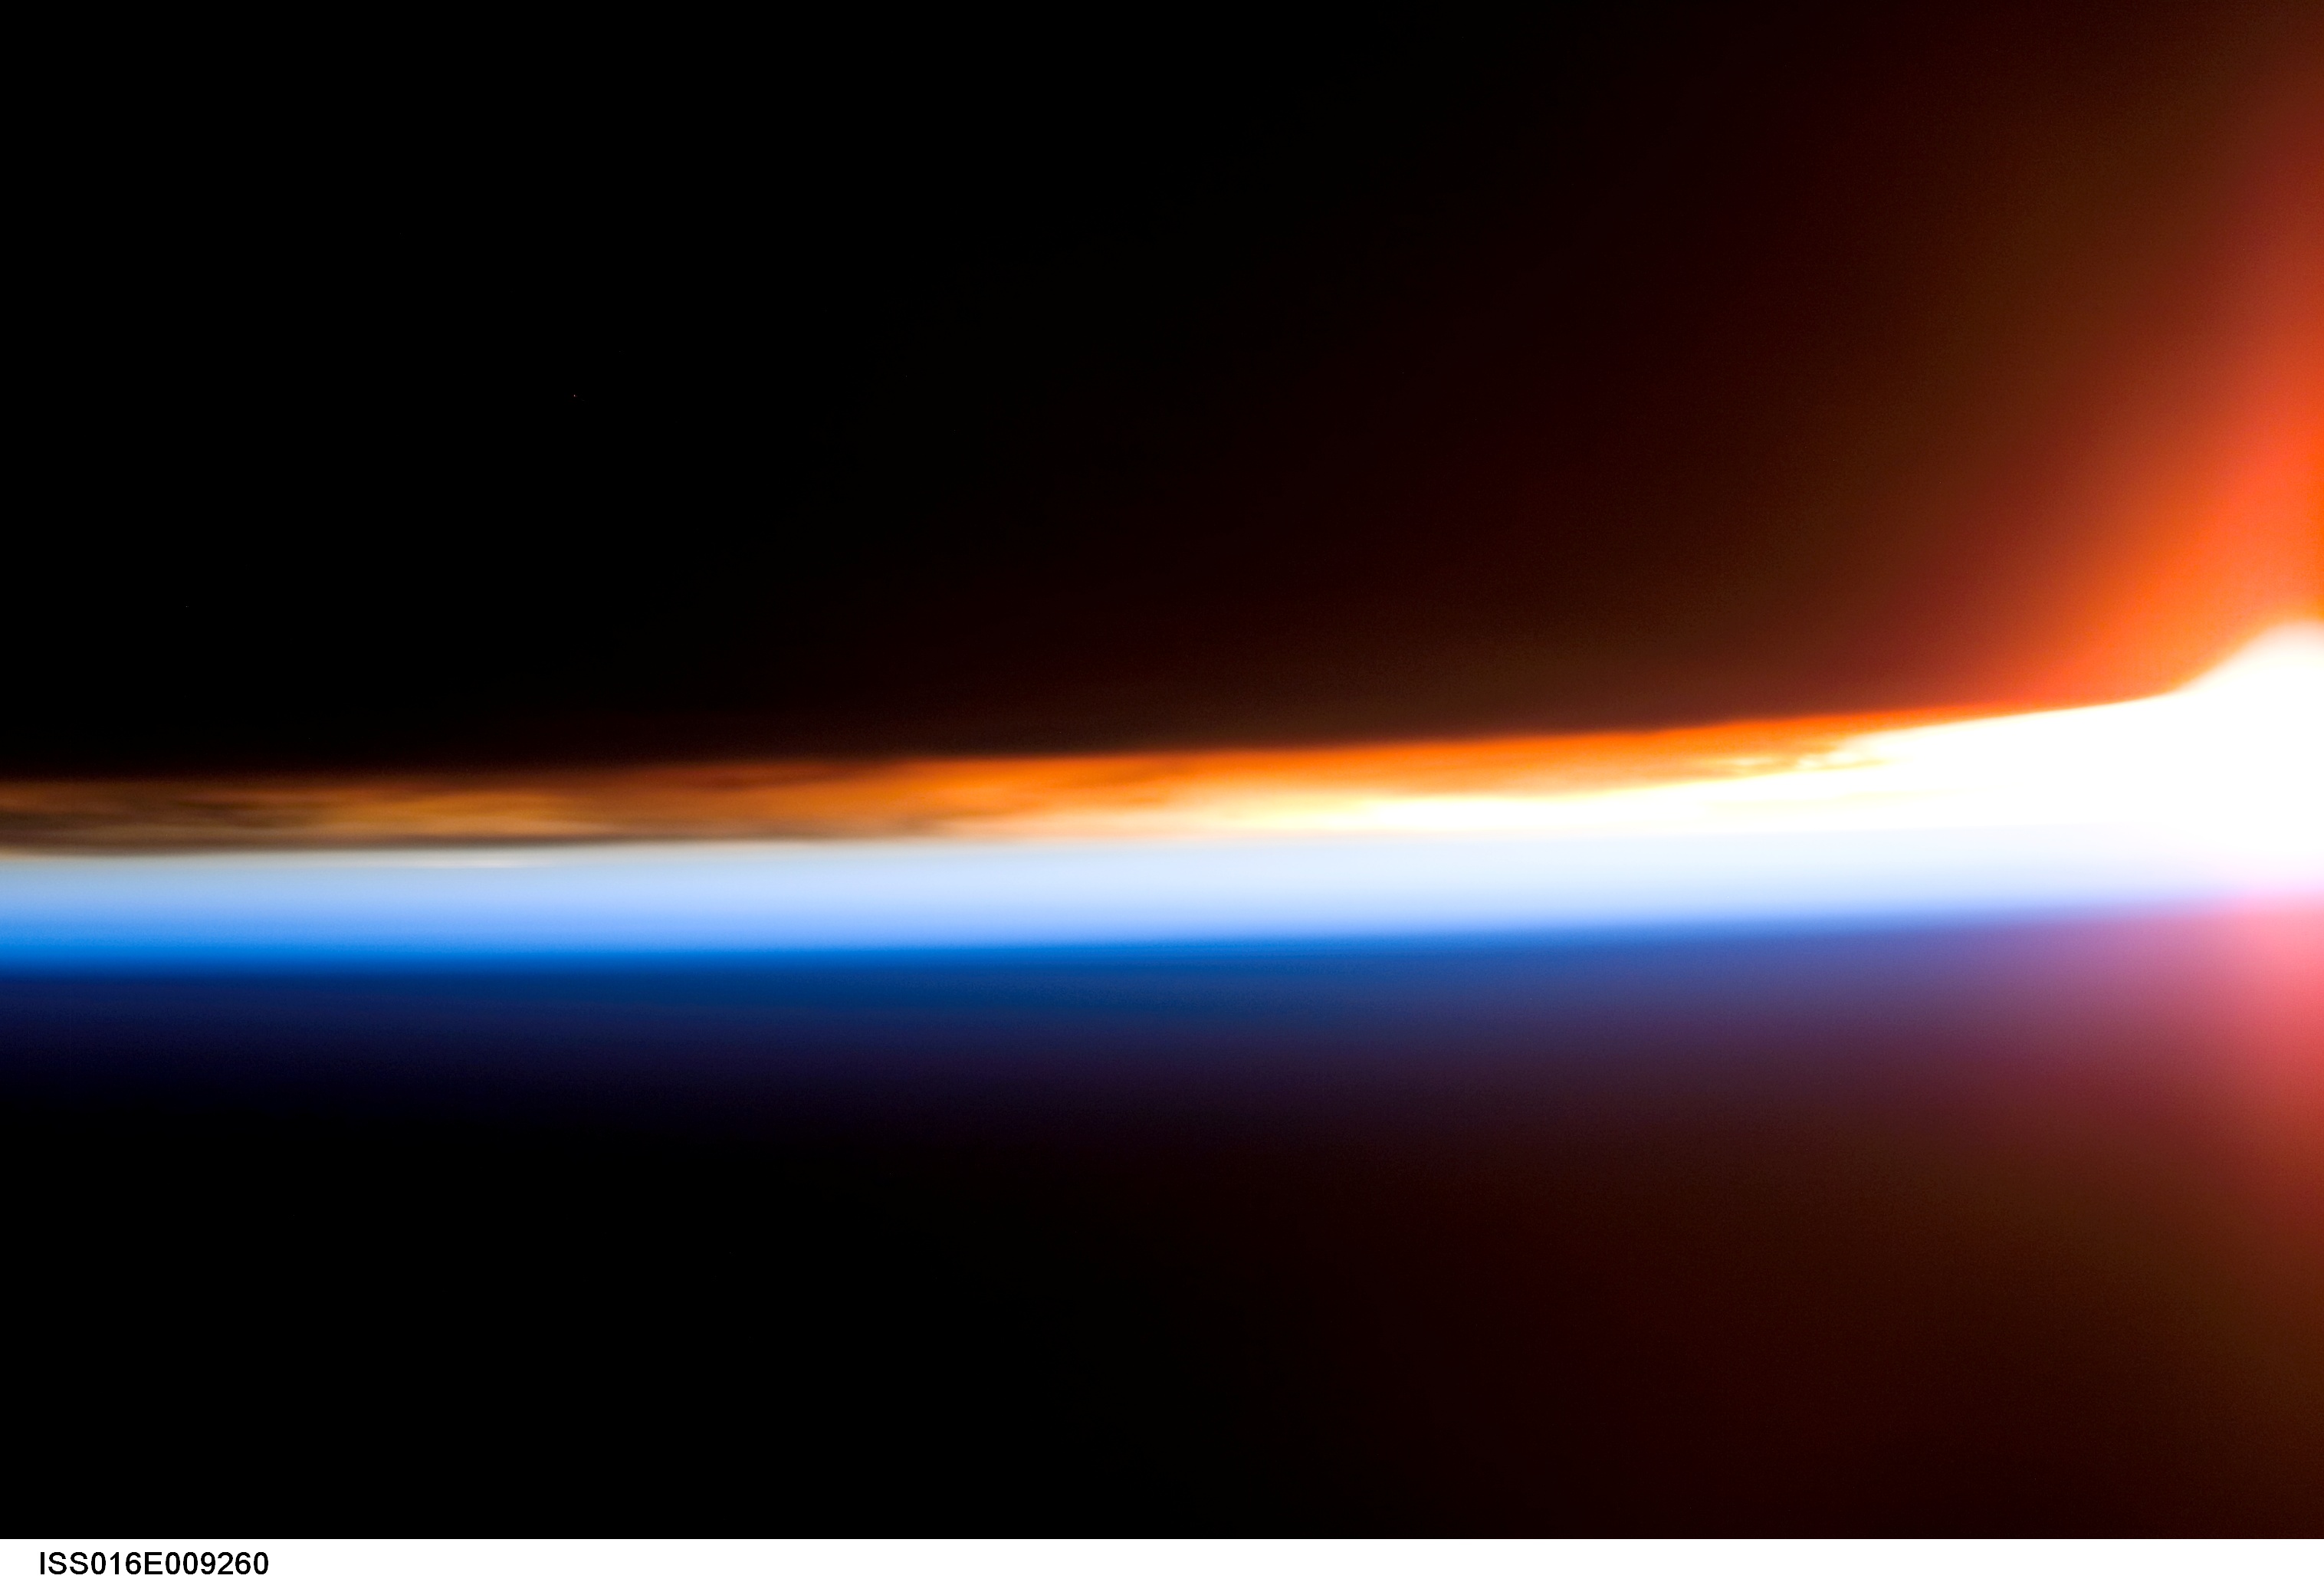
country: SOUTH AMERICA
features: PAN-ATMOSPHERIC LIMB, SUNRISE
